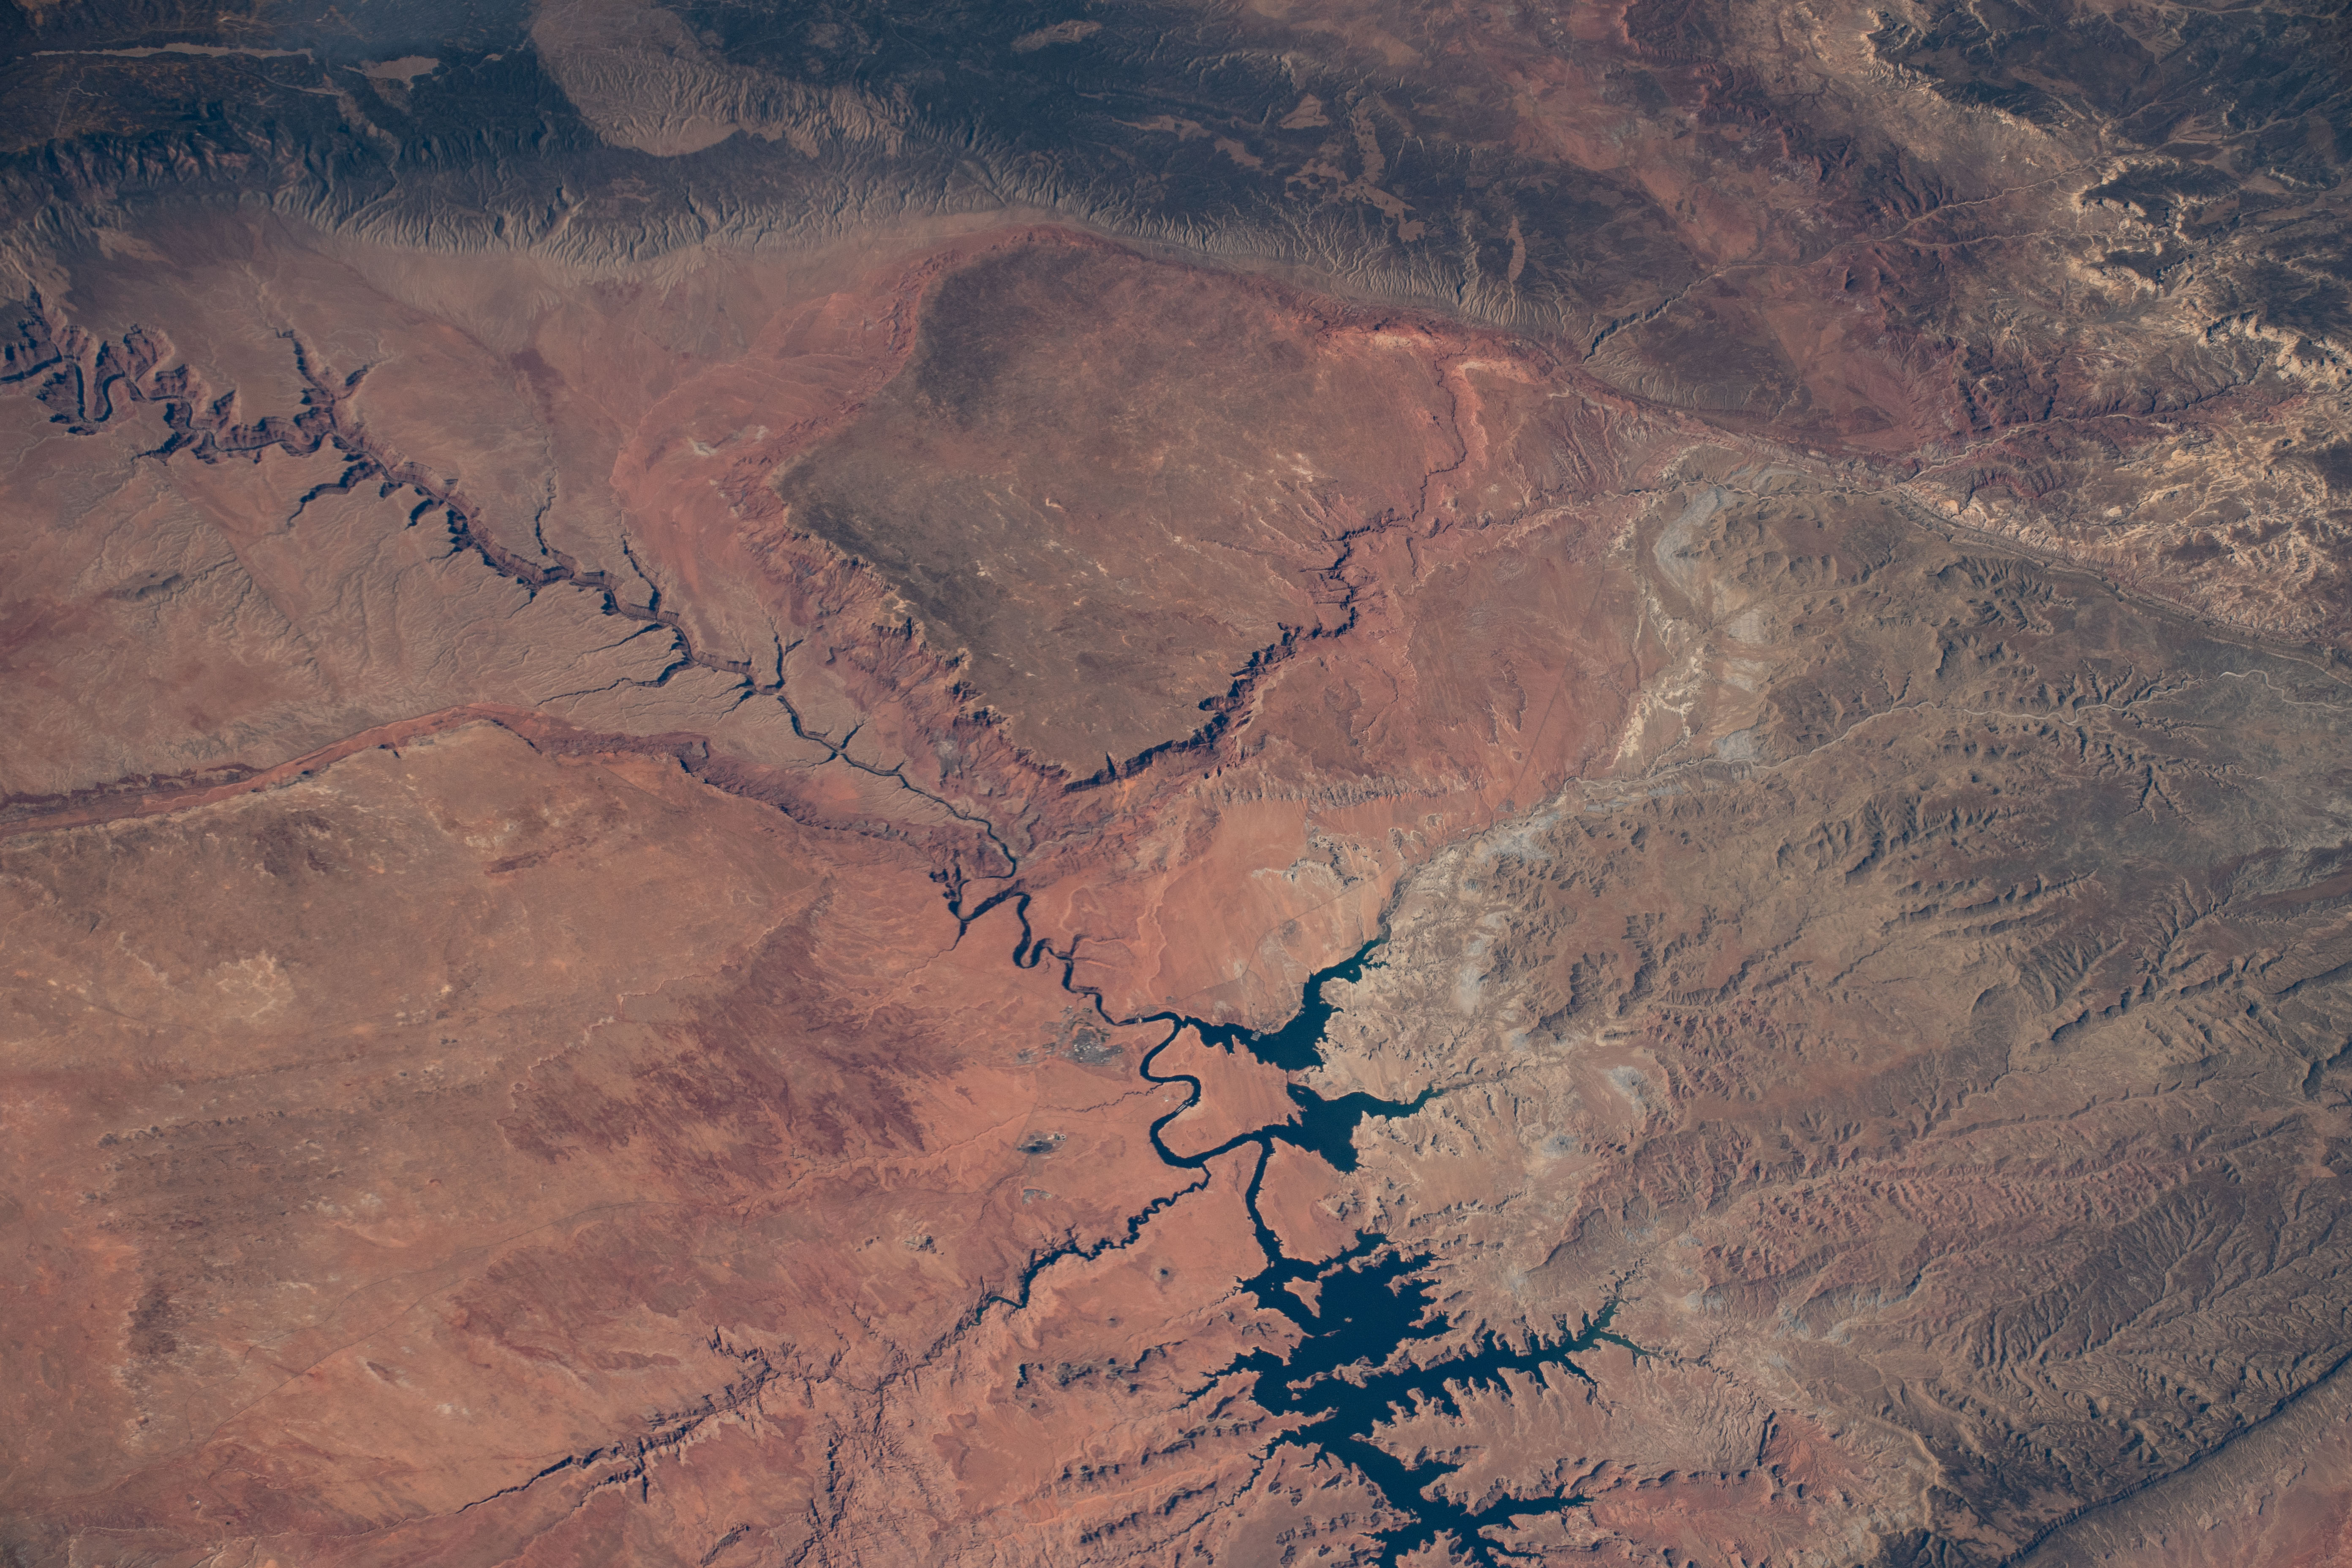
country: USA-ARIZONA
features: GRAND CANYON, KAIBAB PLATEAU HP, LAKE POWELL
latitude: 37.0
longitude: -111.7
